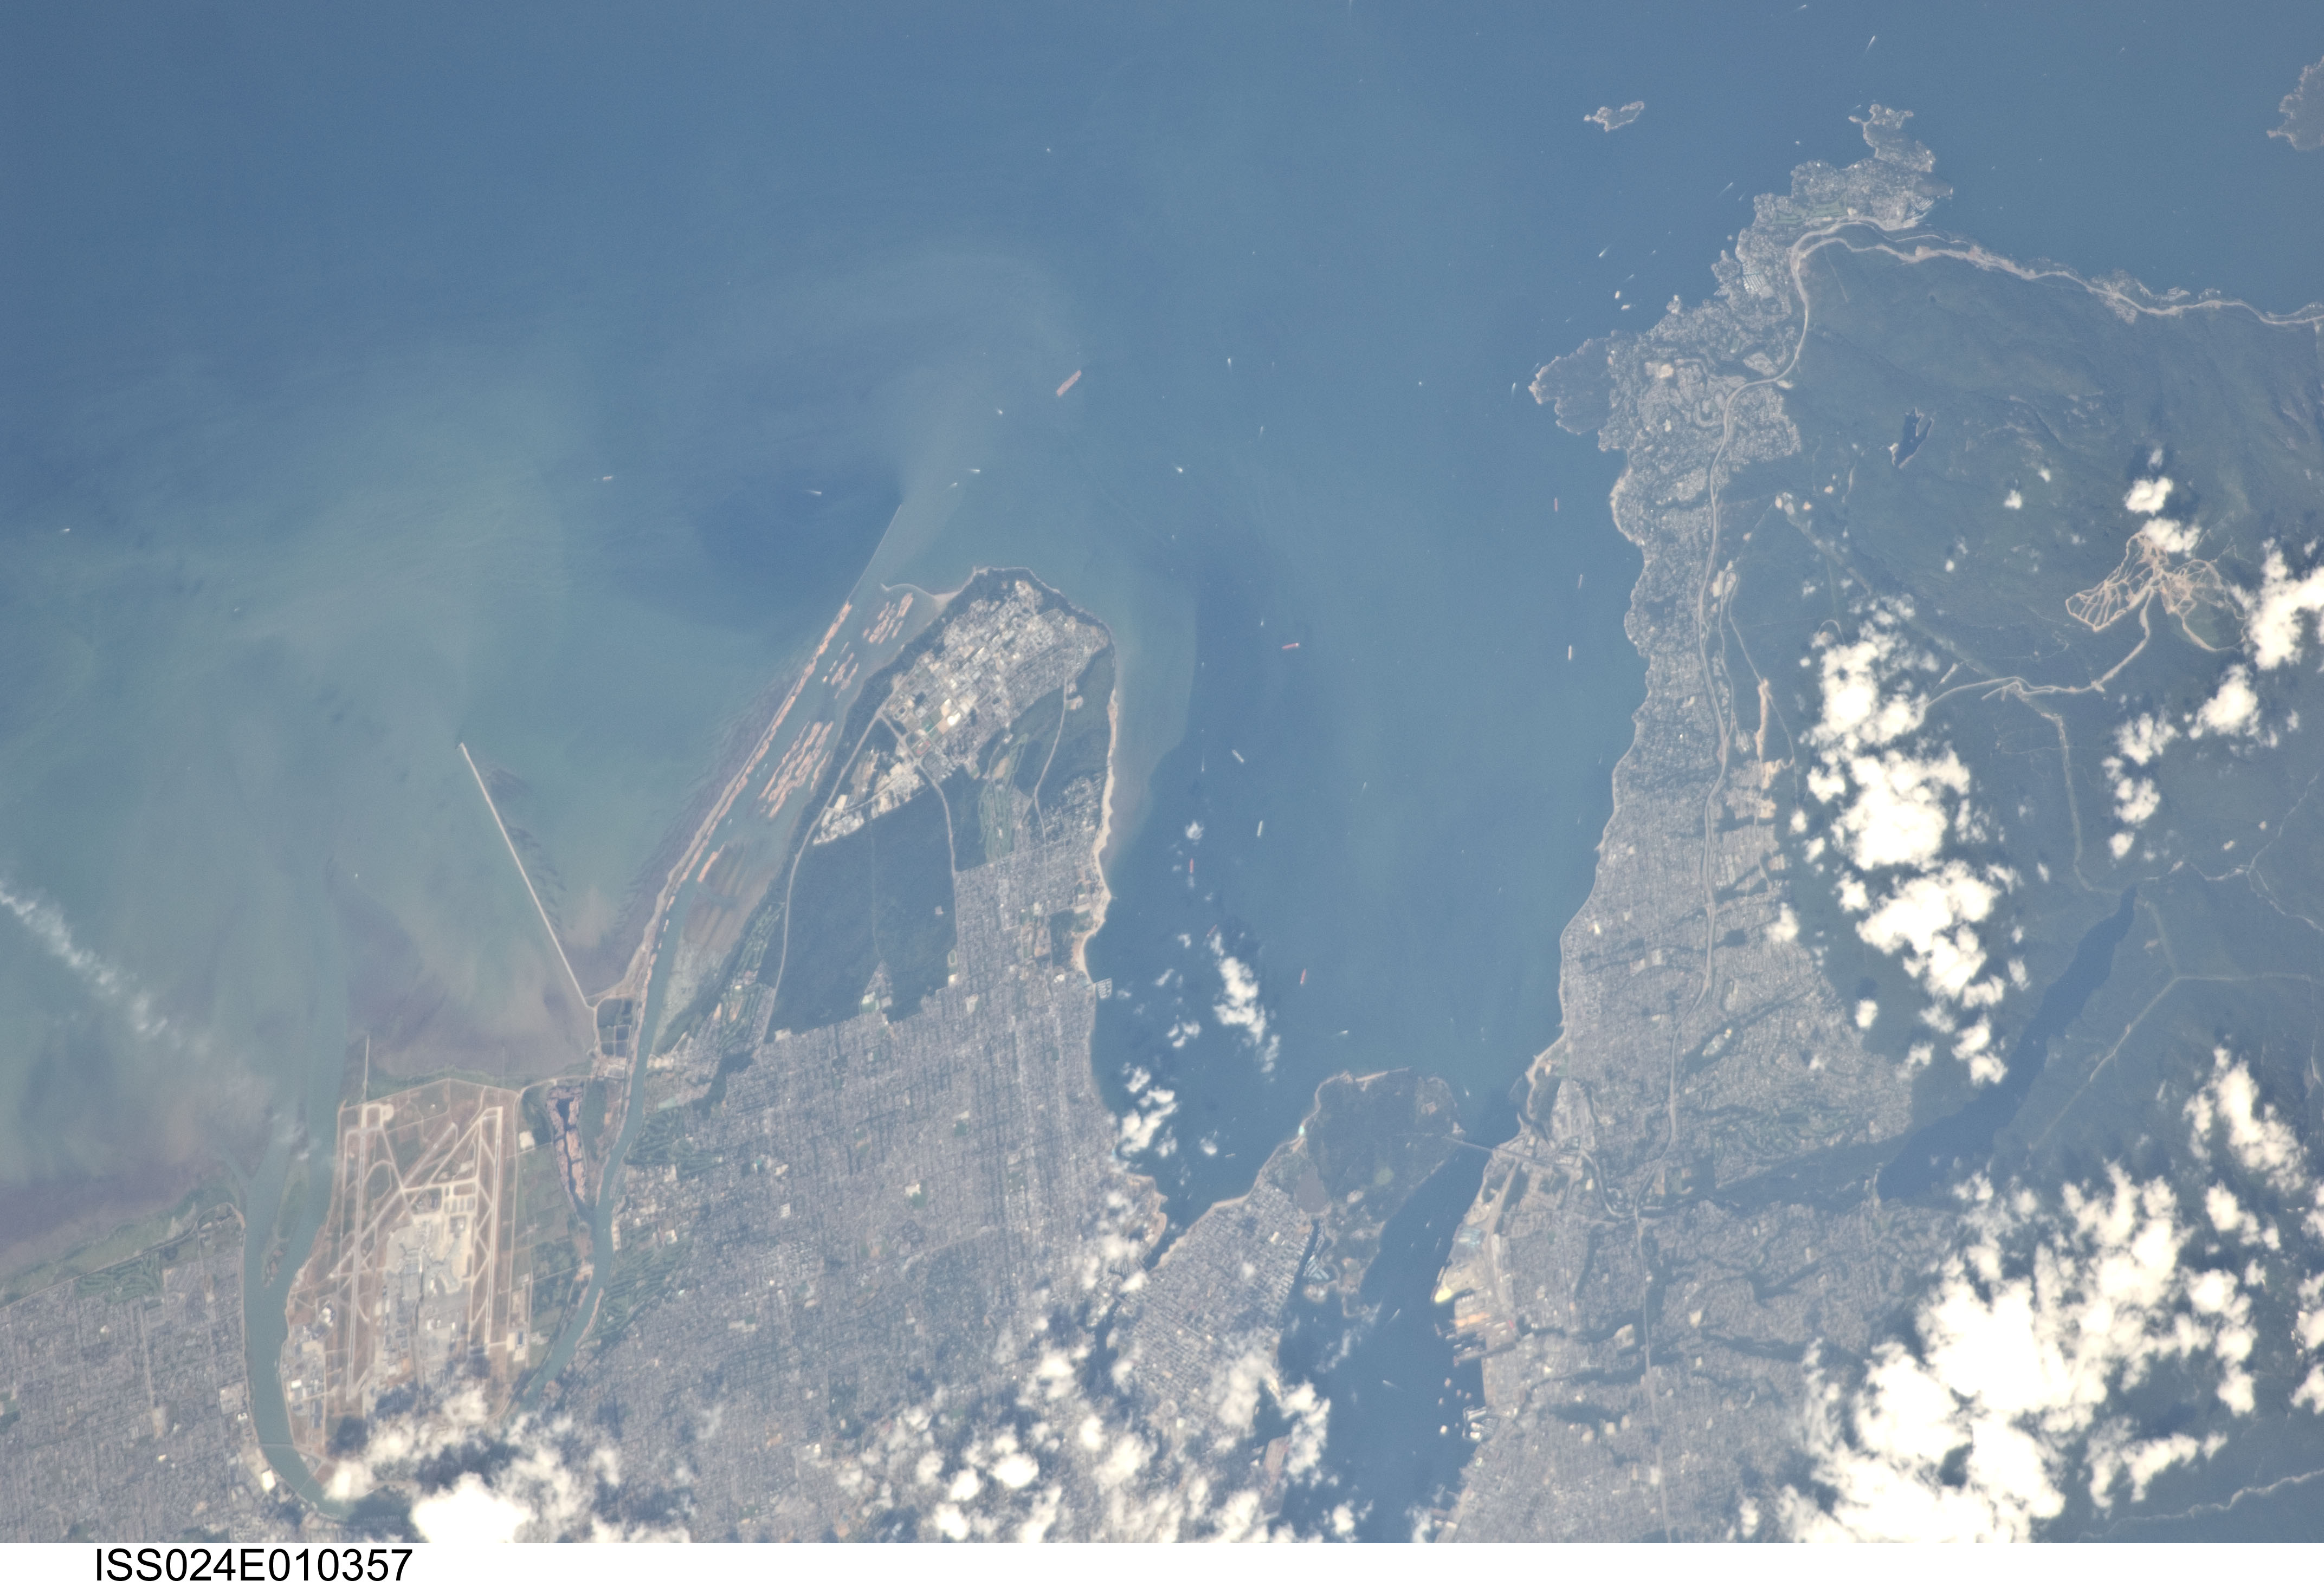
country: CANADA-BC
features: BURRARD INLET, VANCOUVER, AIRPORT
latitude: 49.3
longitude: -123.2
